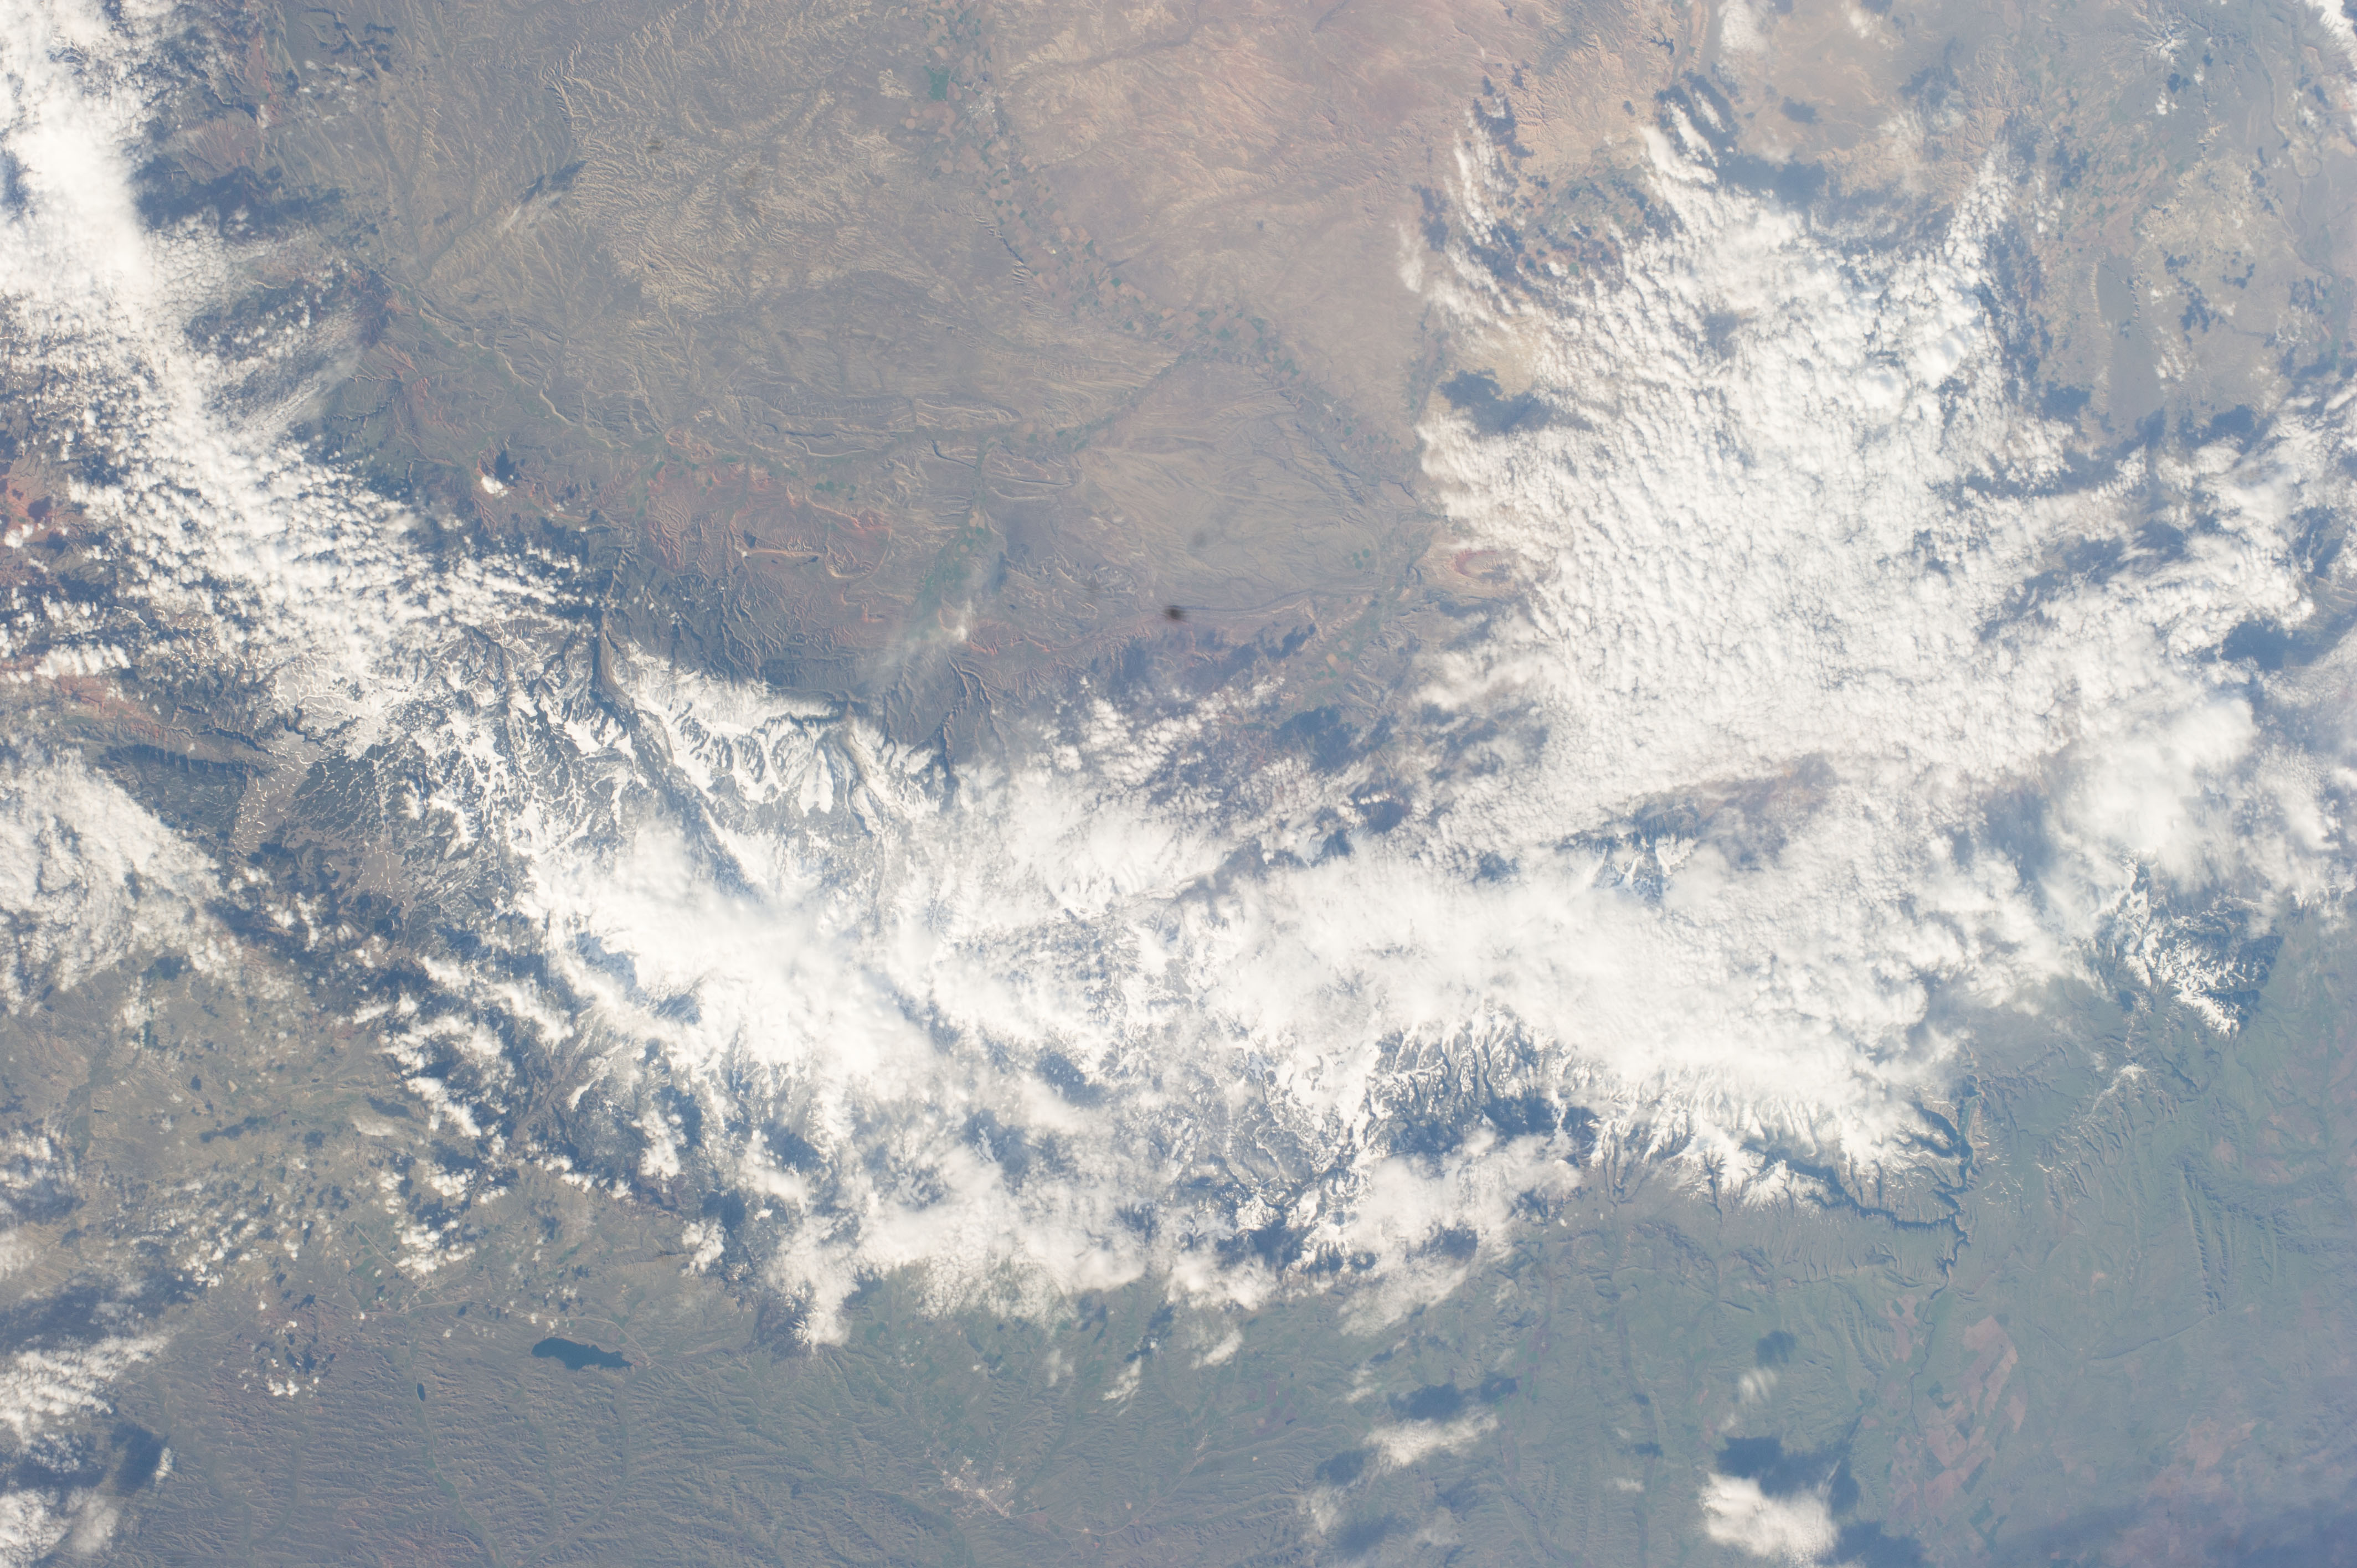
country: USA-WYOMING
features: BIGHORN NATIONAL FOREST, REEVES CORNER CITY, WYOMING, UNITED STATES OF AMERICA
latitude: 44.6
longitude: -107.7
